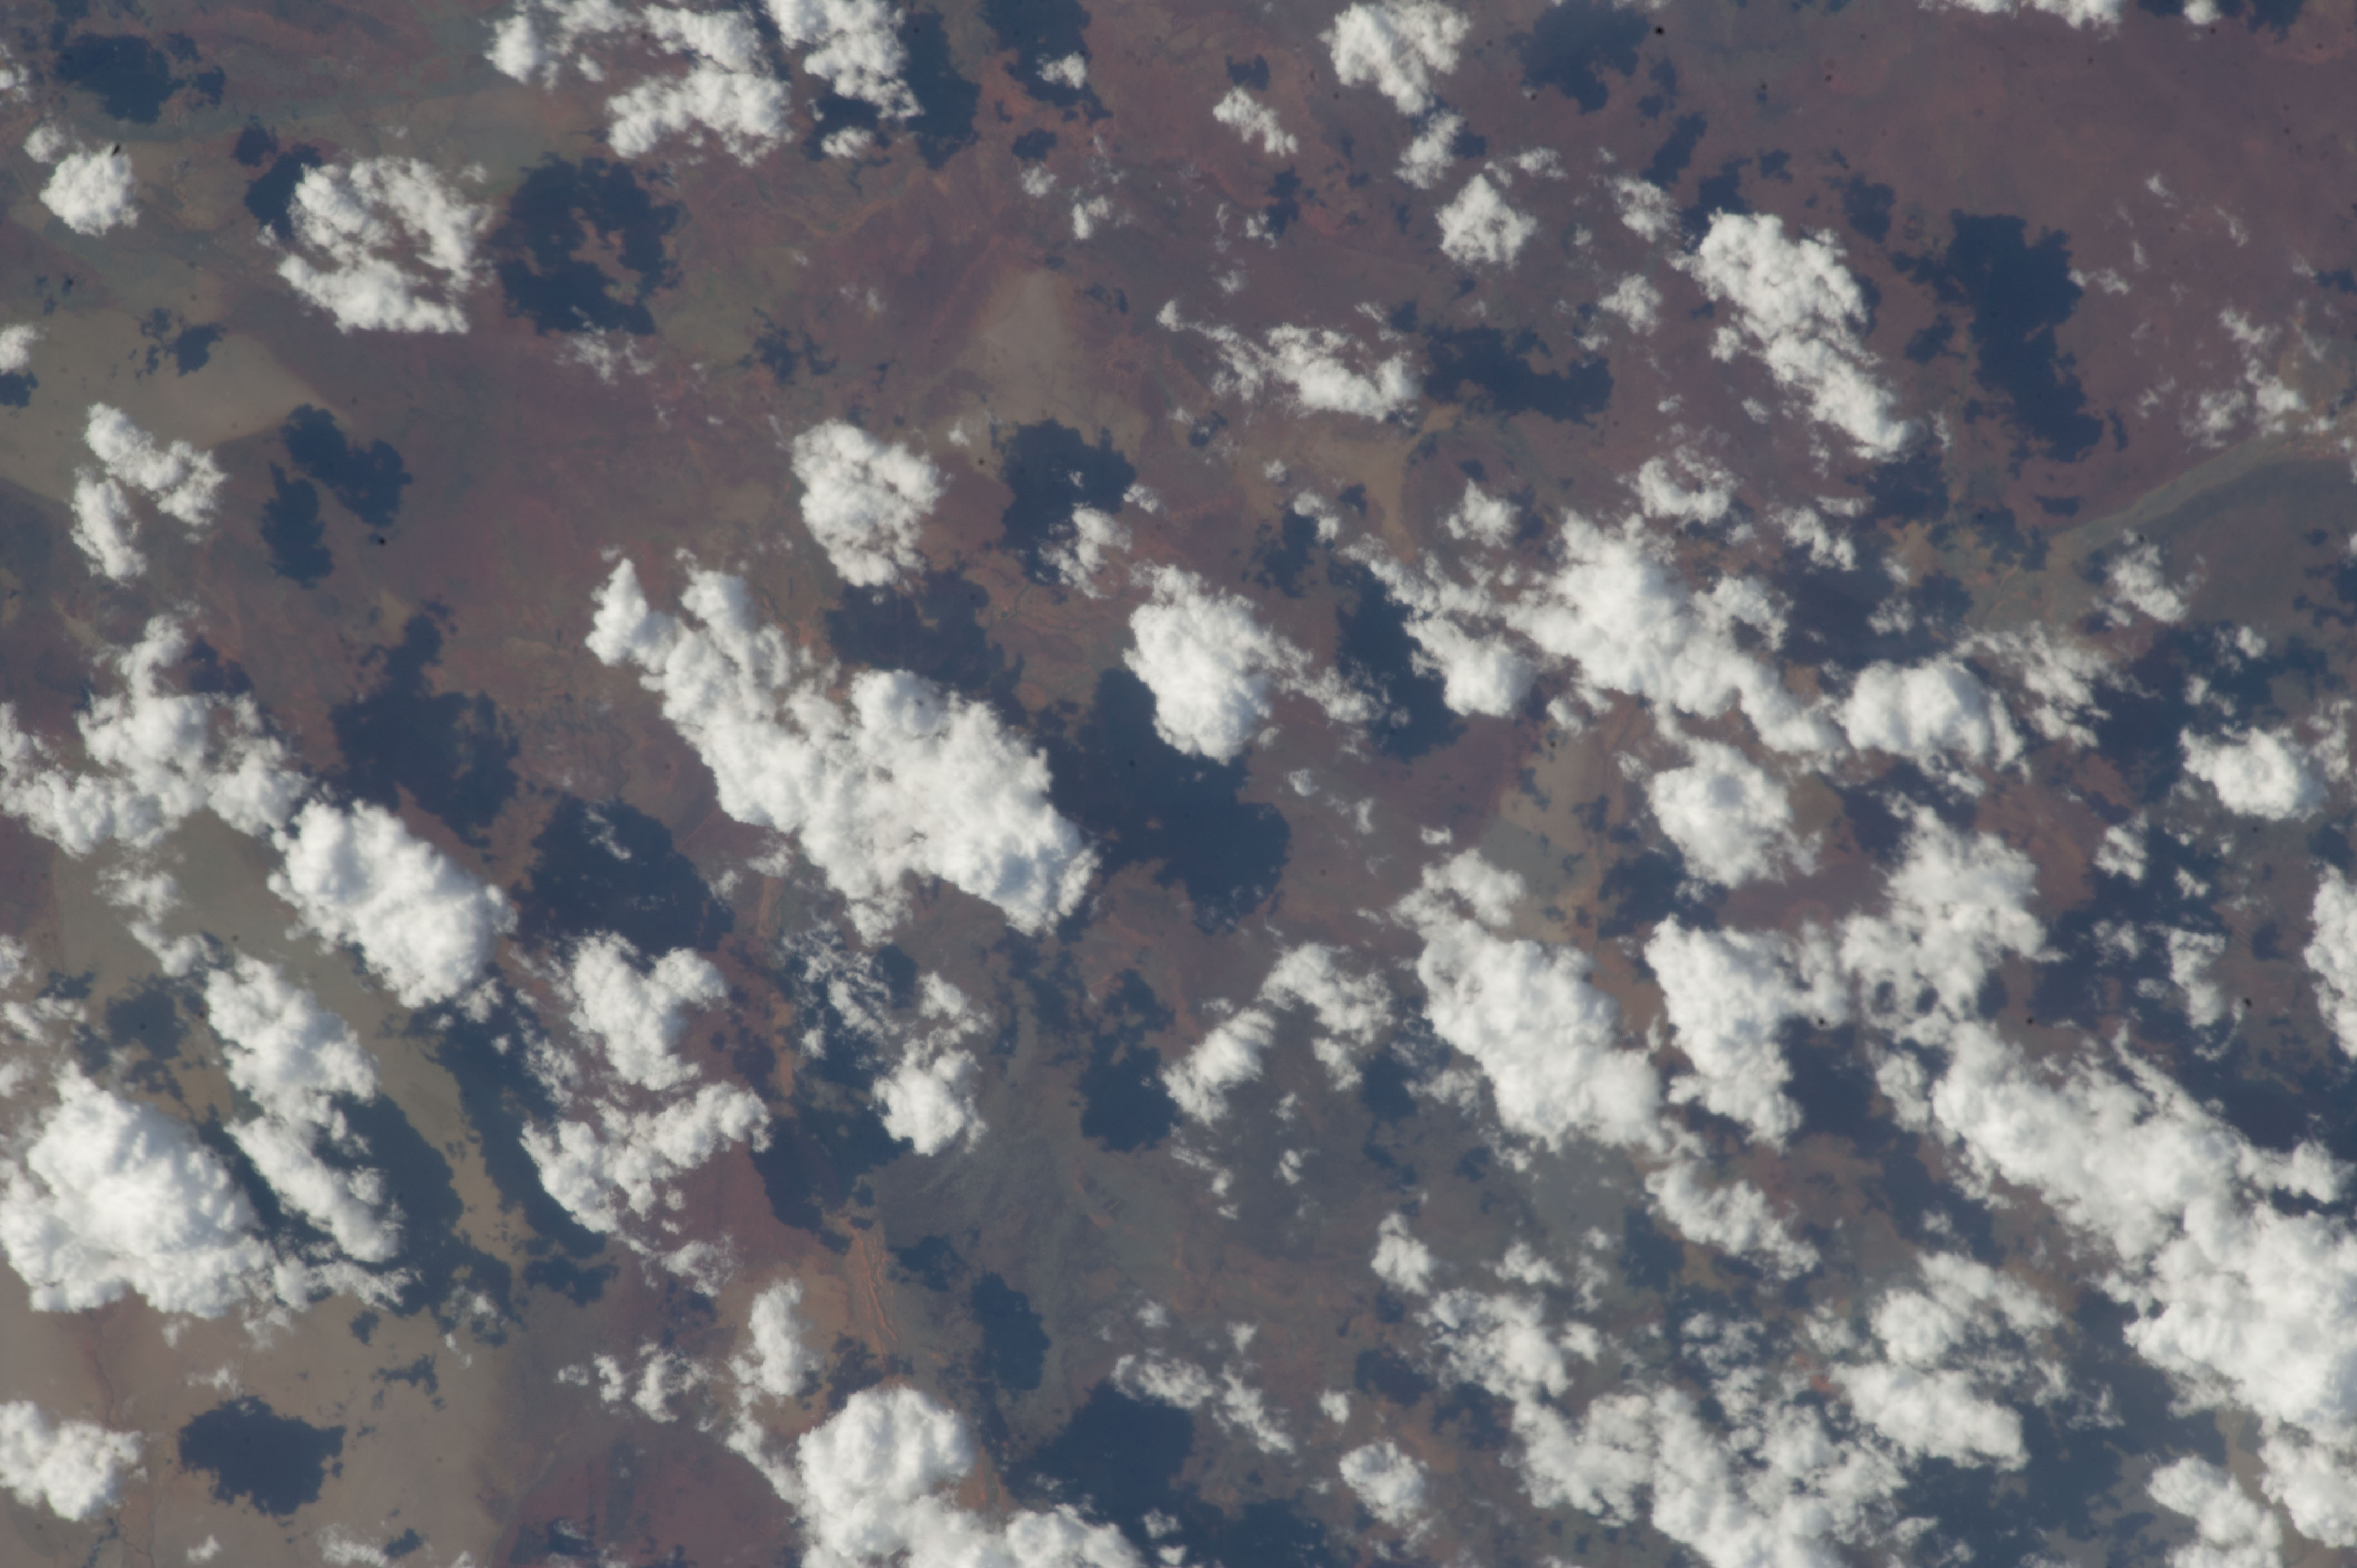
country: AUSTRALIA-WA
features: ANTRIM PLATEAU, STURT CREEK DRAINAGE, BURN SCARS
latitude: -18.5
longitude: 129.0
